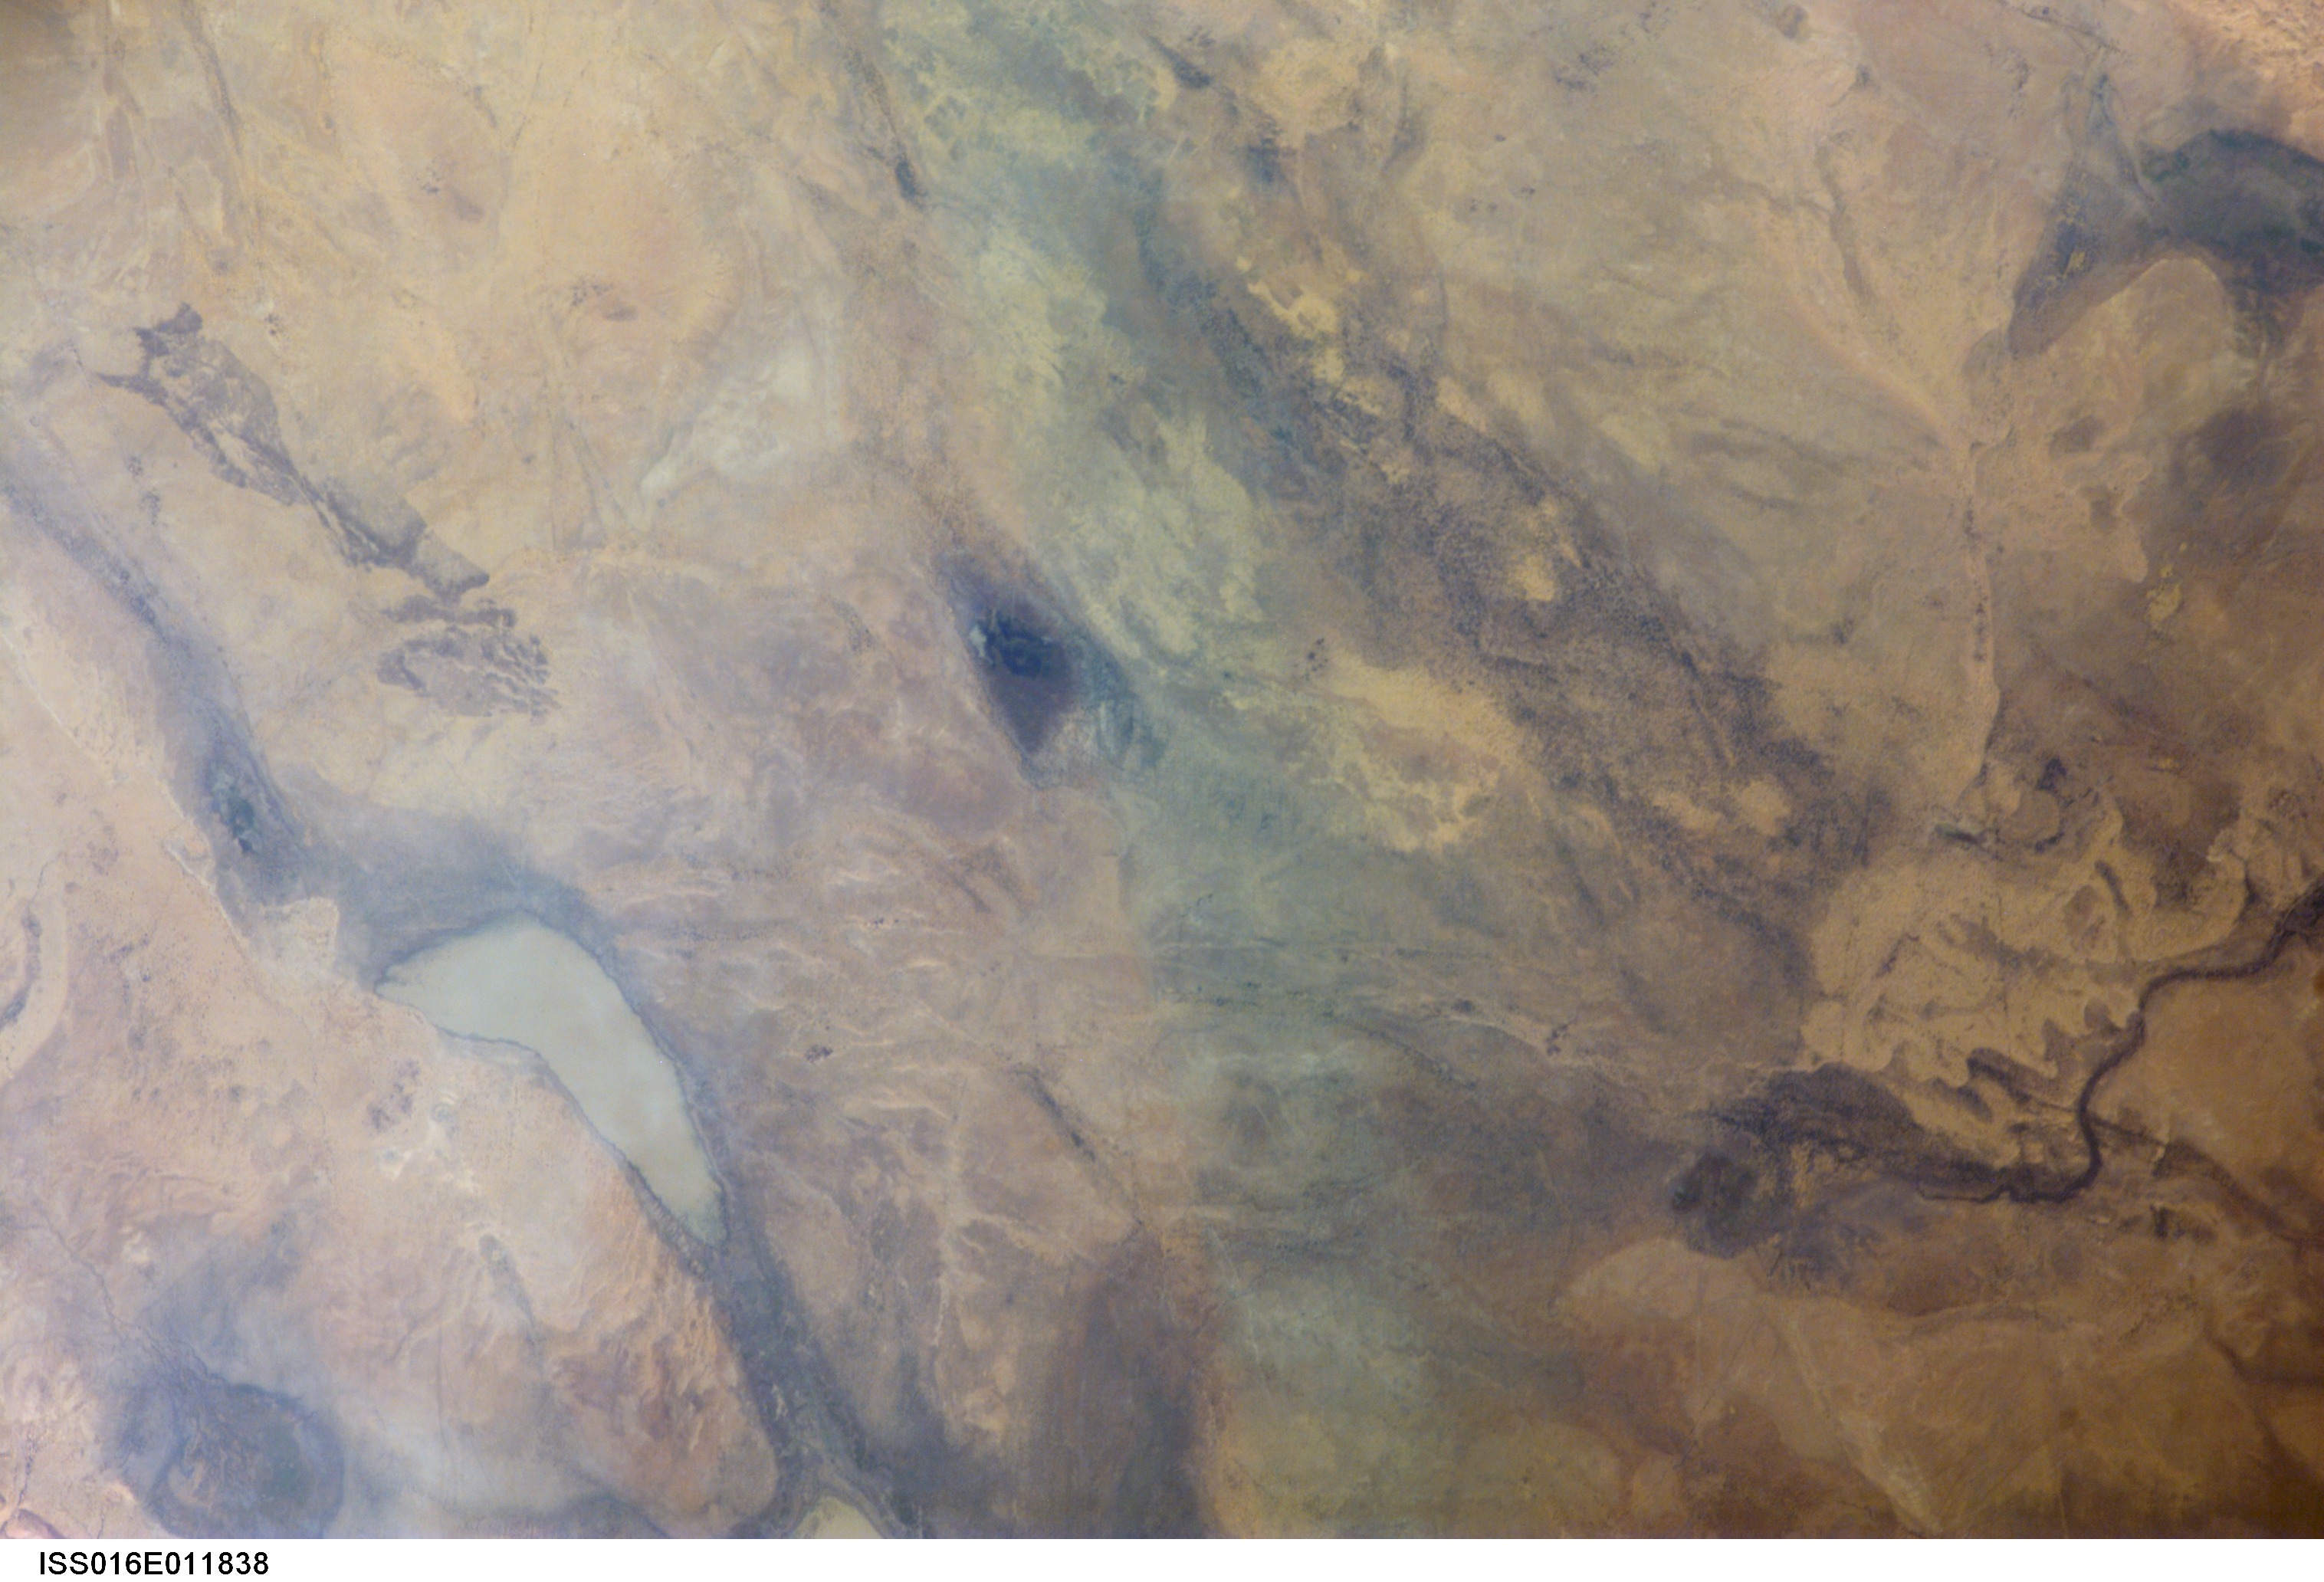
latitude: 15.5
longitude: -6.8
